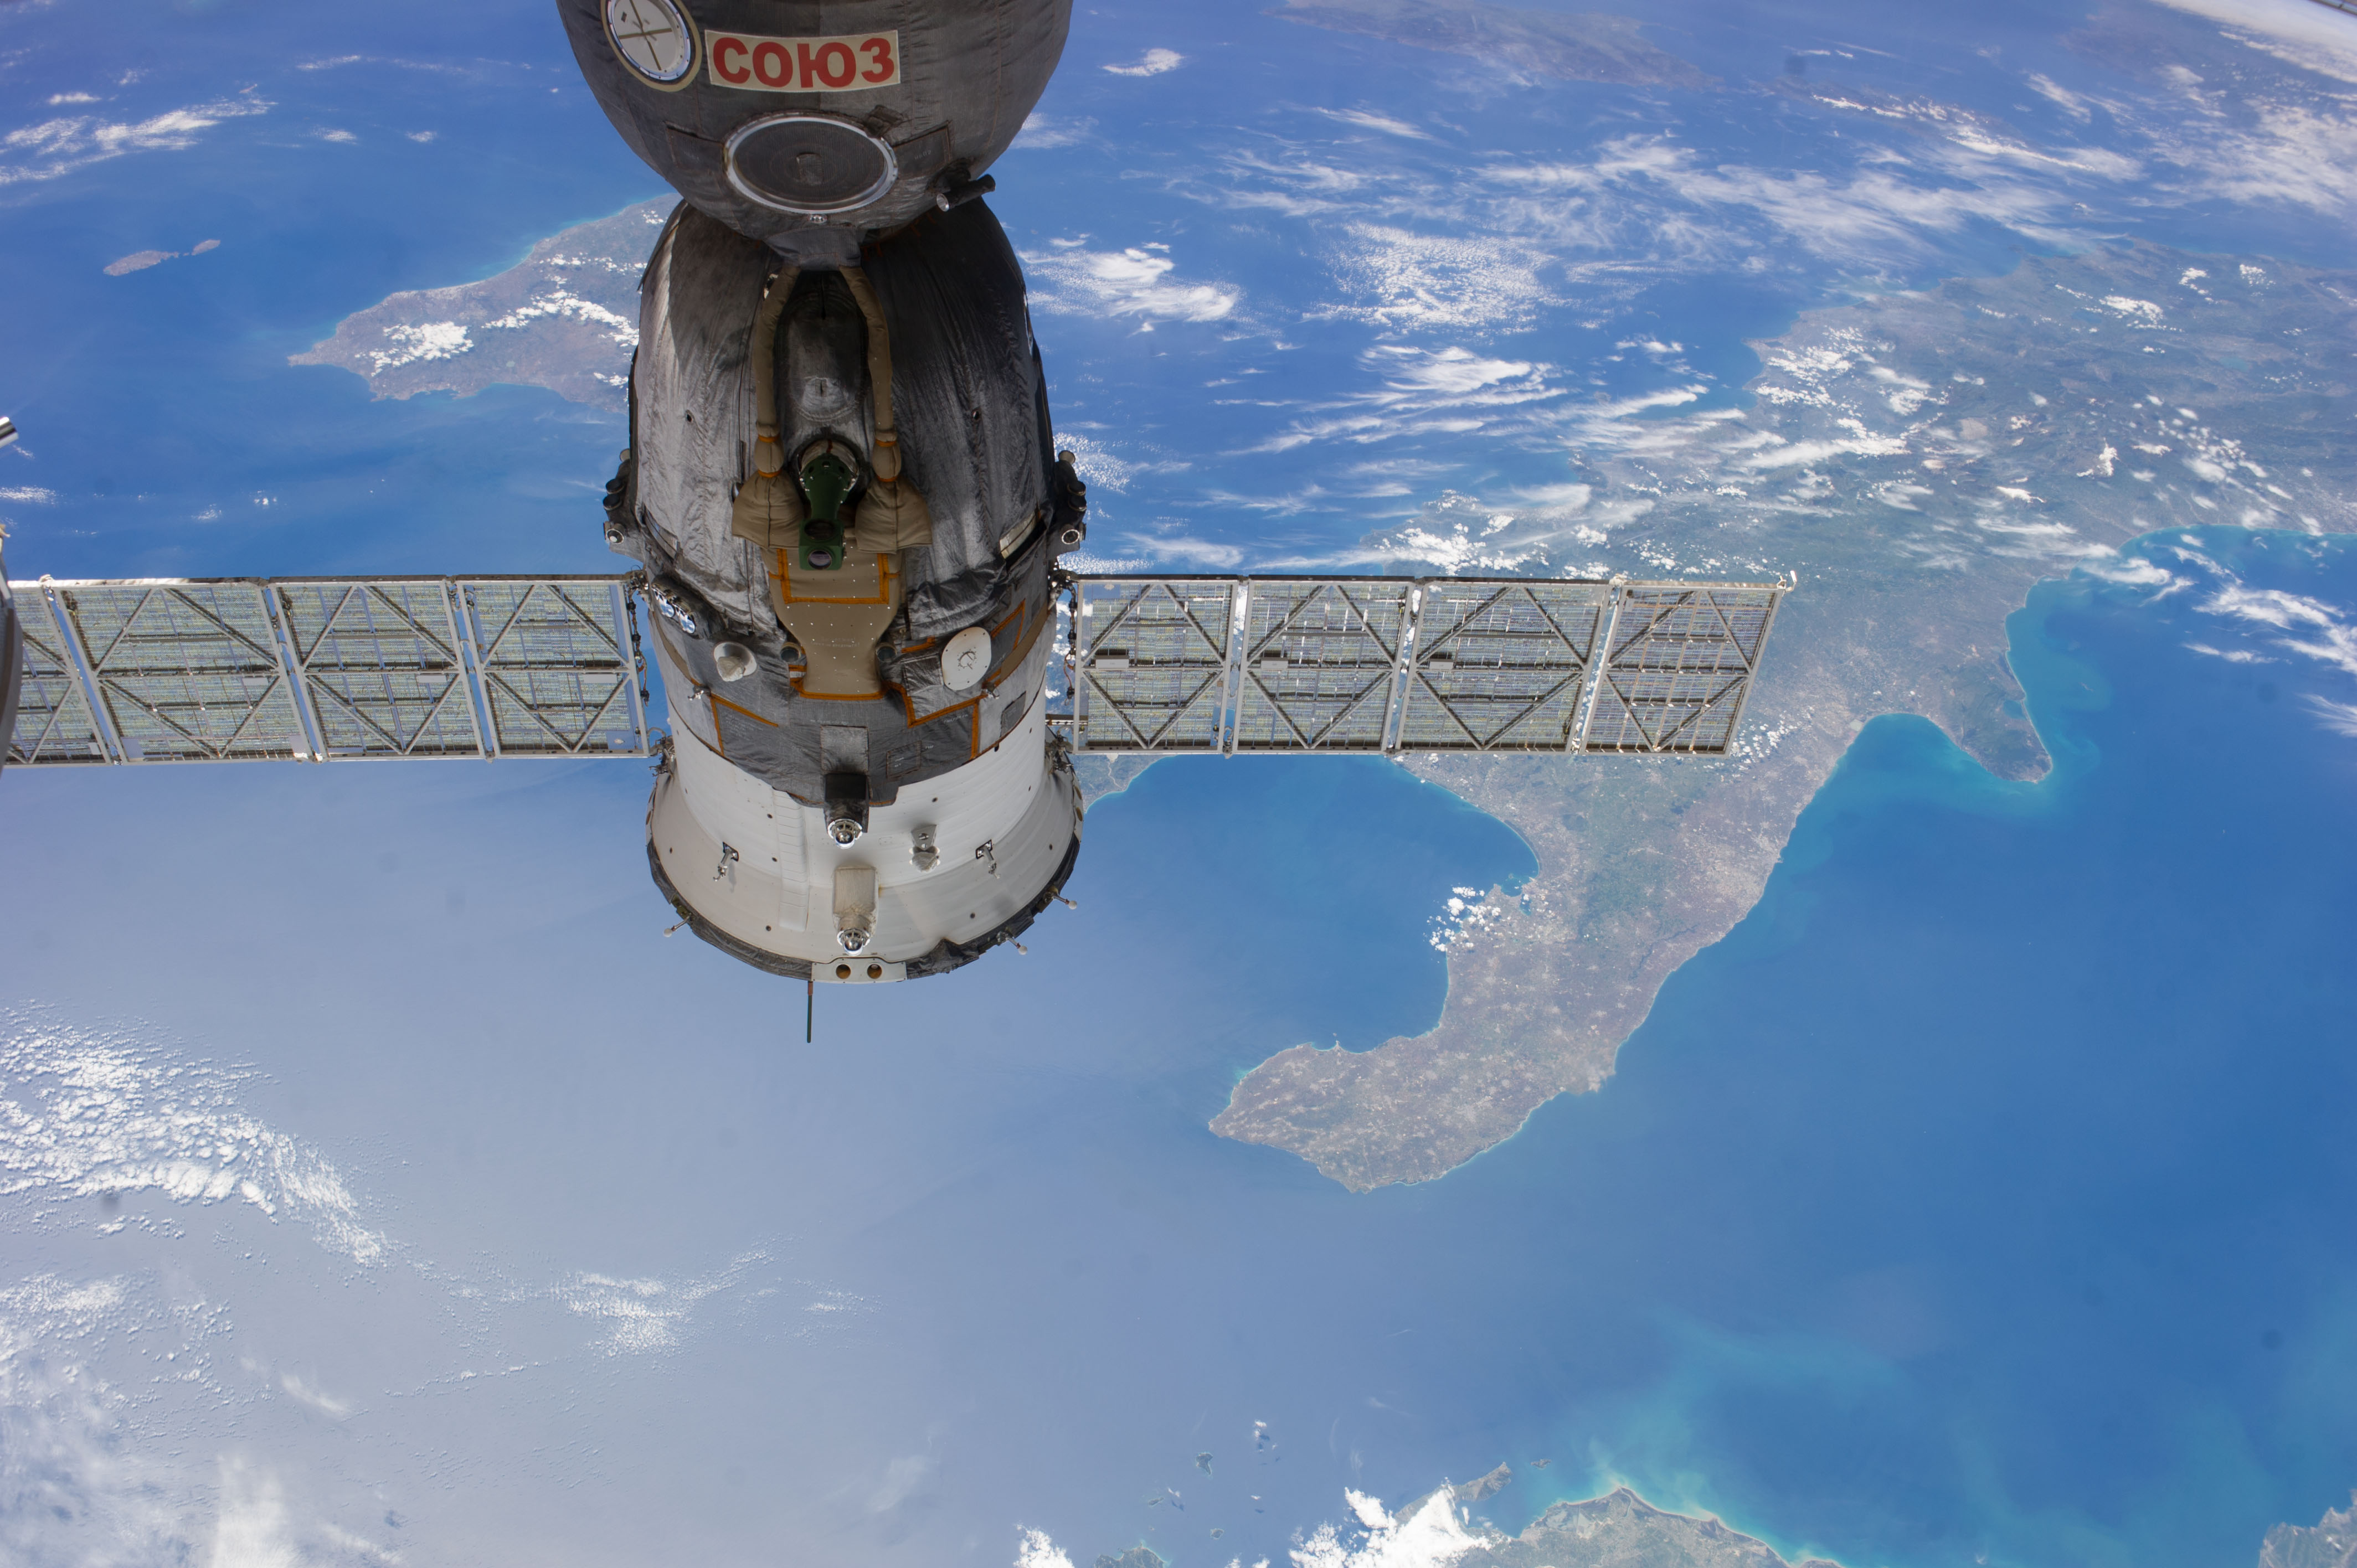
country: ITALY
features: ITALY, COSENZA CITY, CROTONA CITY, TARENTO CITY, LECCE CITY, SOUTH ITALY, FOGGIA CITY
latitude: 39.7
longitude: 16.8
